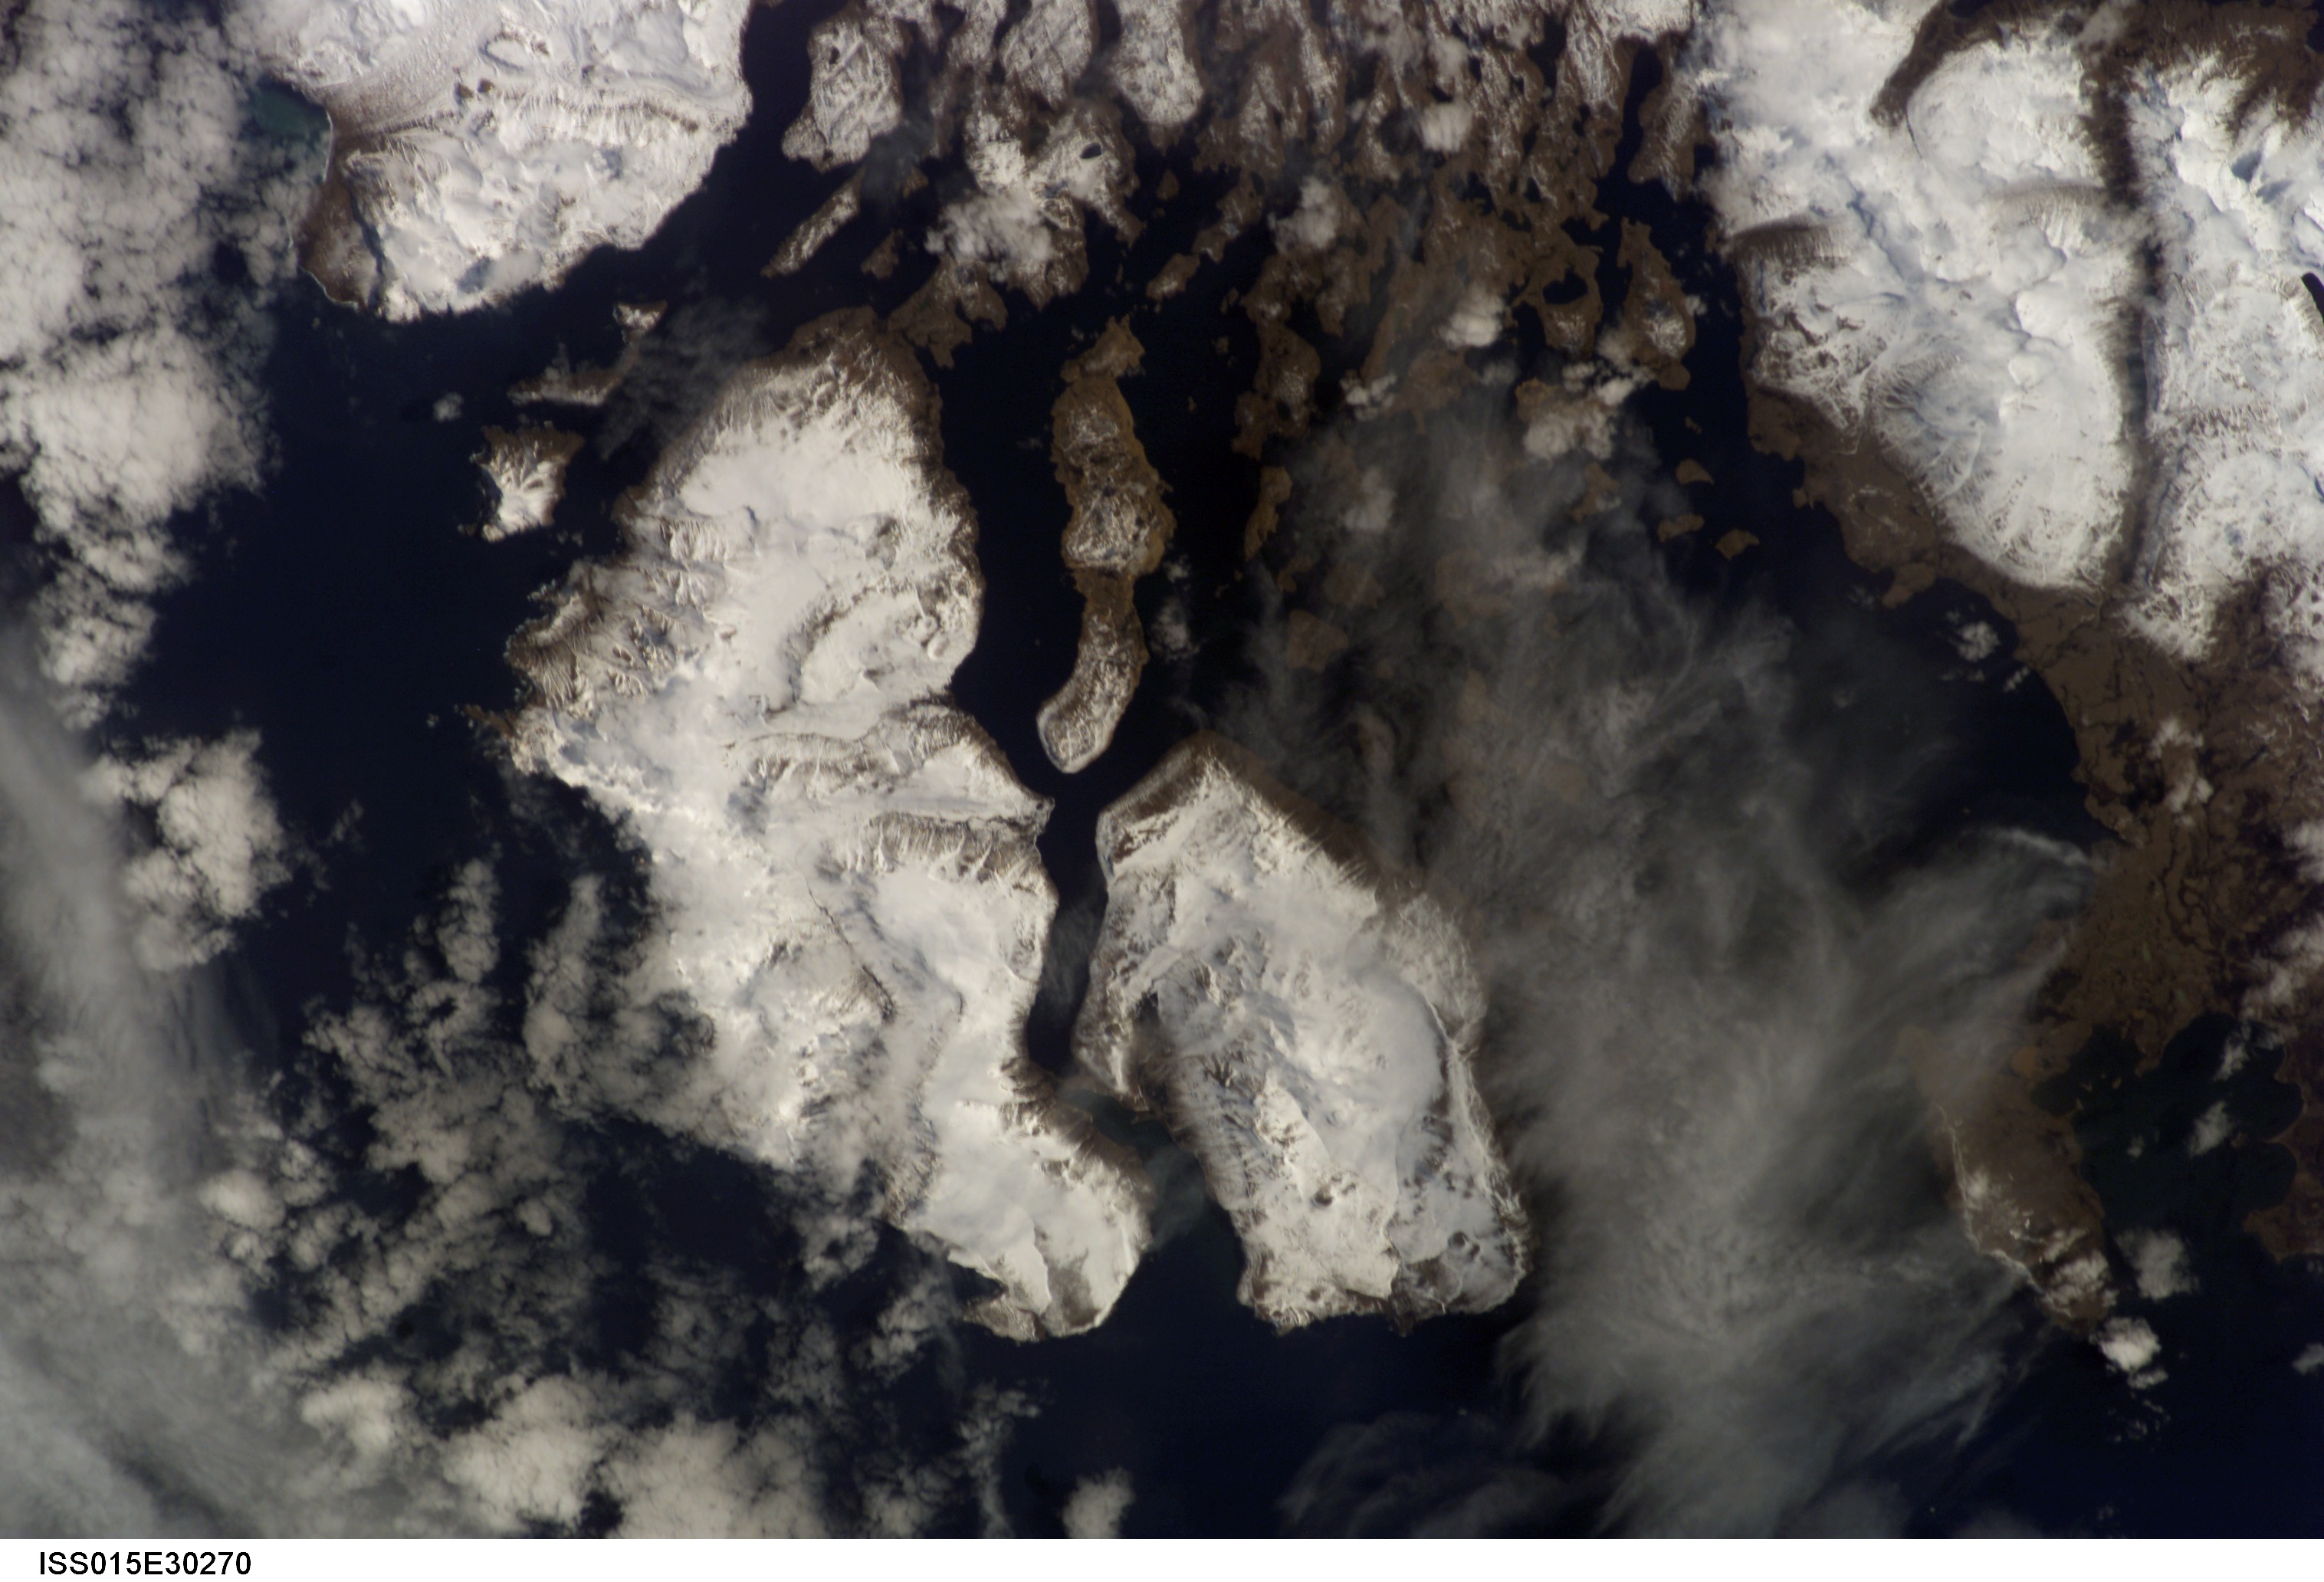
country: KERGUELEN ILES
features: JEANNE D'ARC PEN., MT. ROSS
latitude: -49.5
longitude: 70.0
